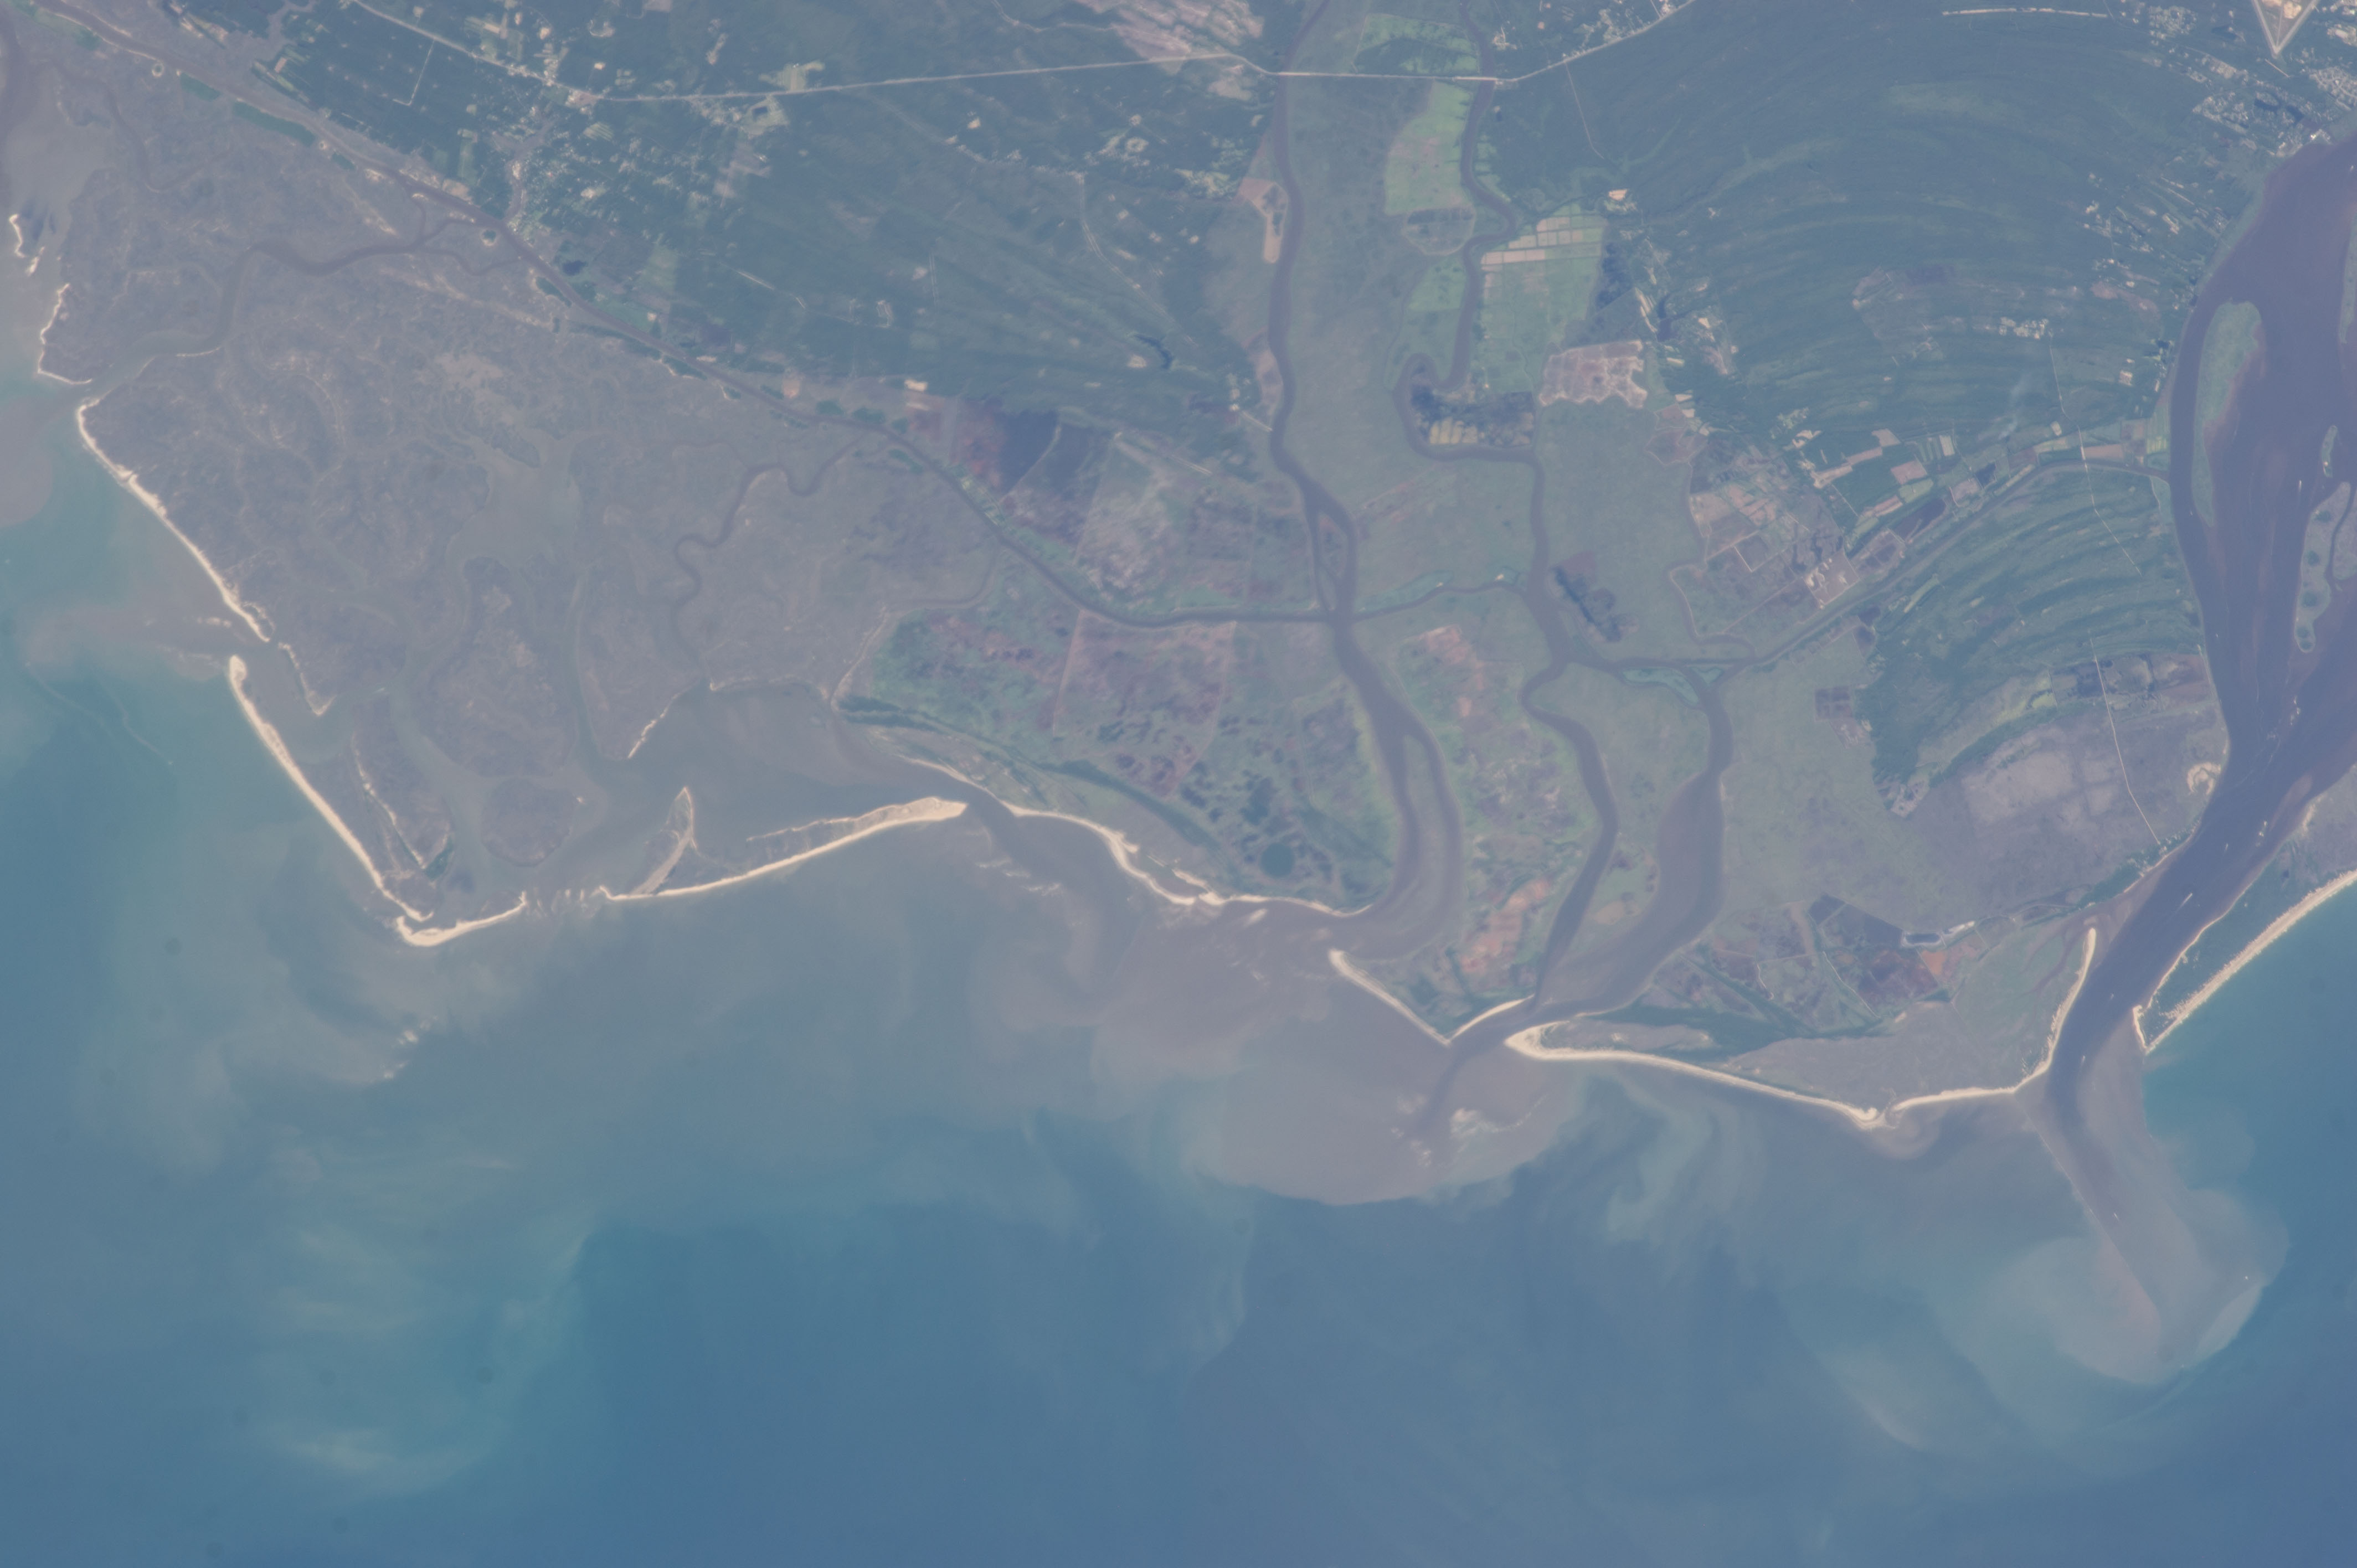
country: USA-SOUTH CAROLINA
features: ATLANTIC O., SED., SANTEE R. DELTA, C. ROMAIN, WETLANDS, ISLANDS, ROADS
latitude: 33.1
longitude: -79.3
